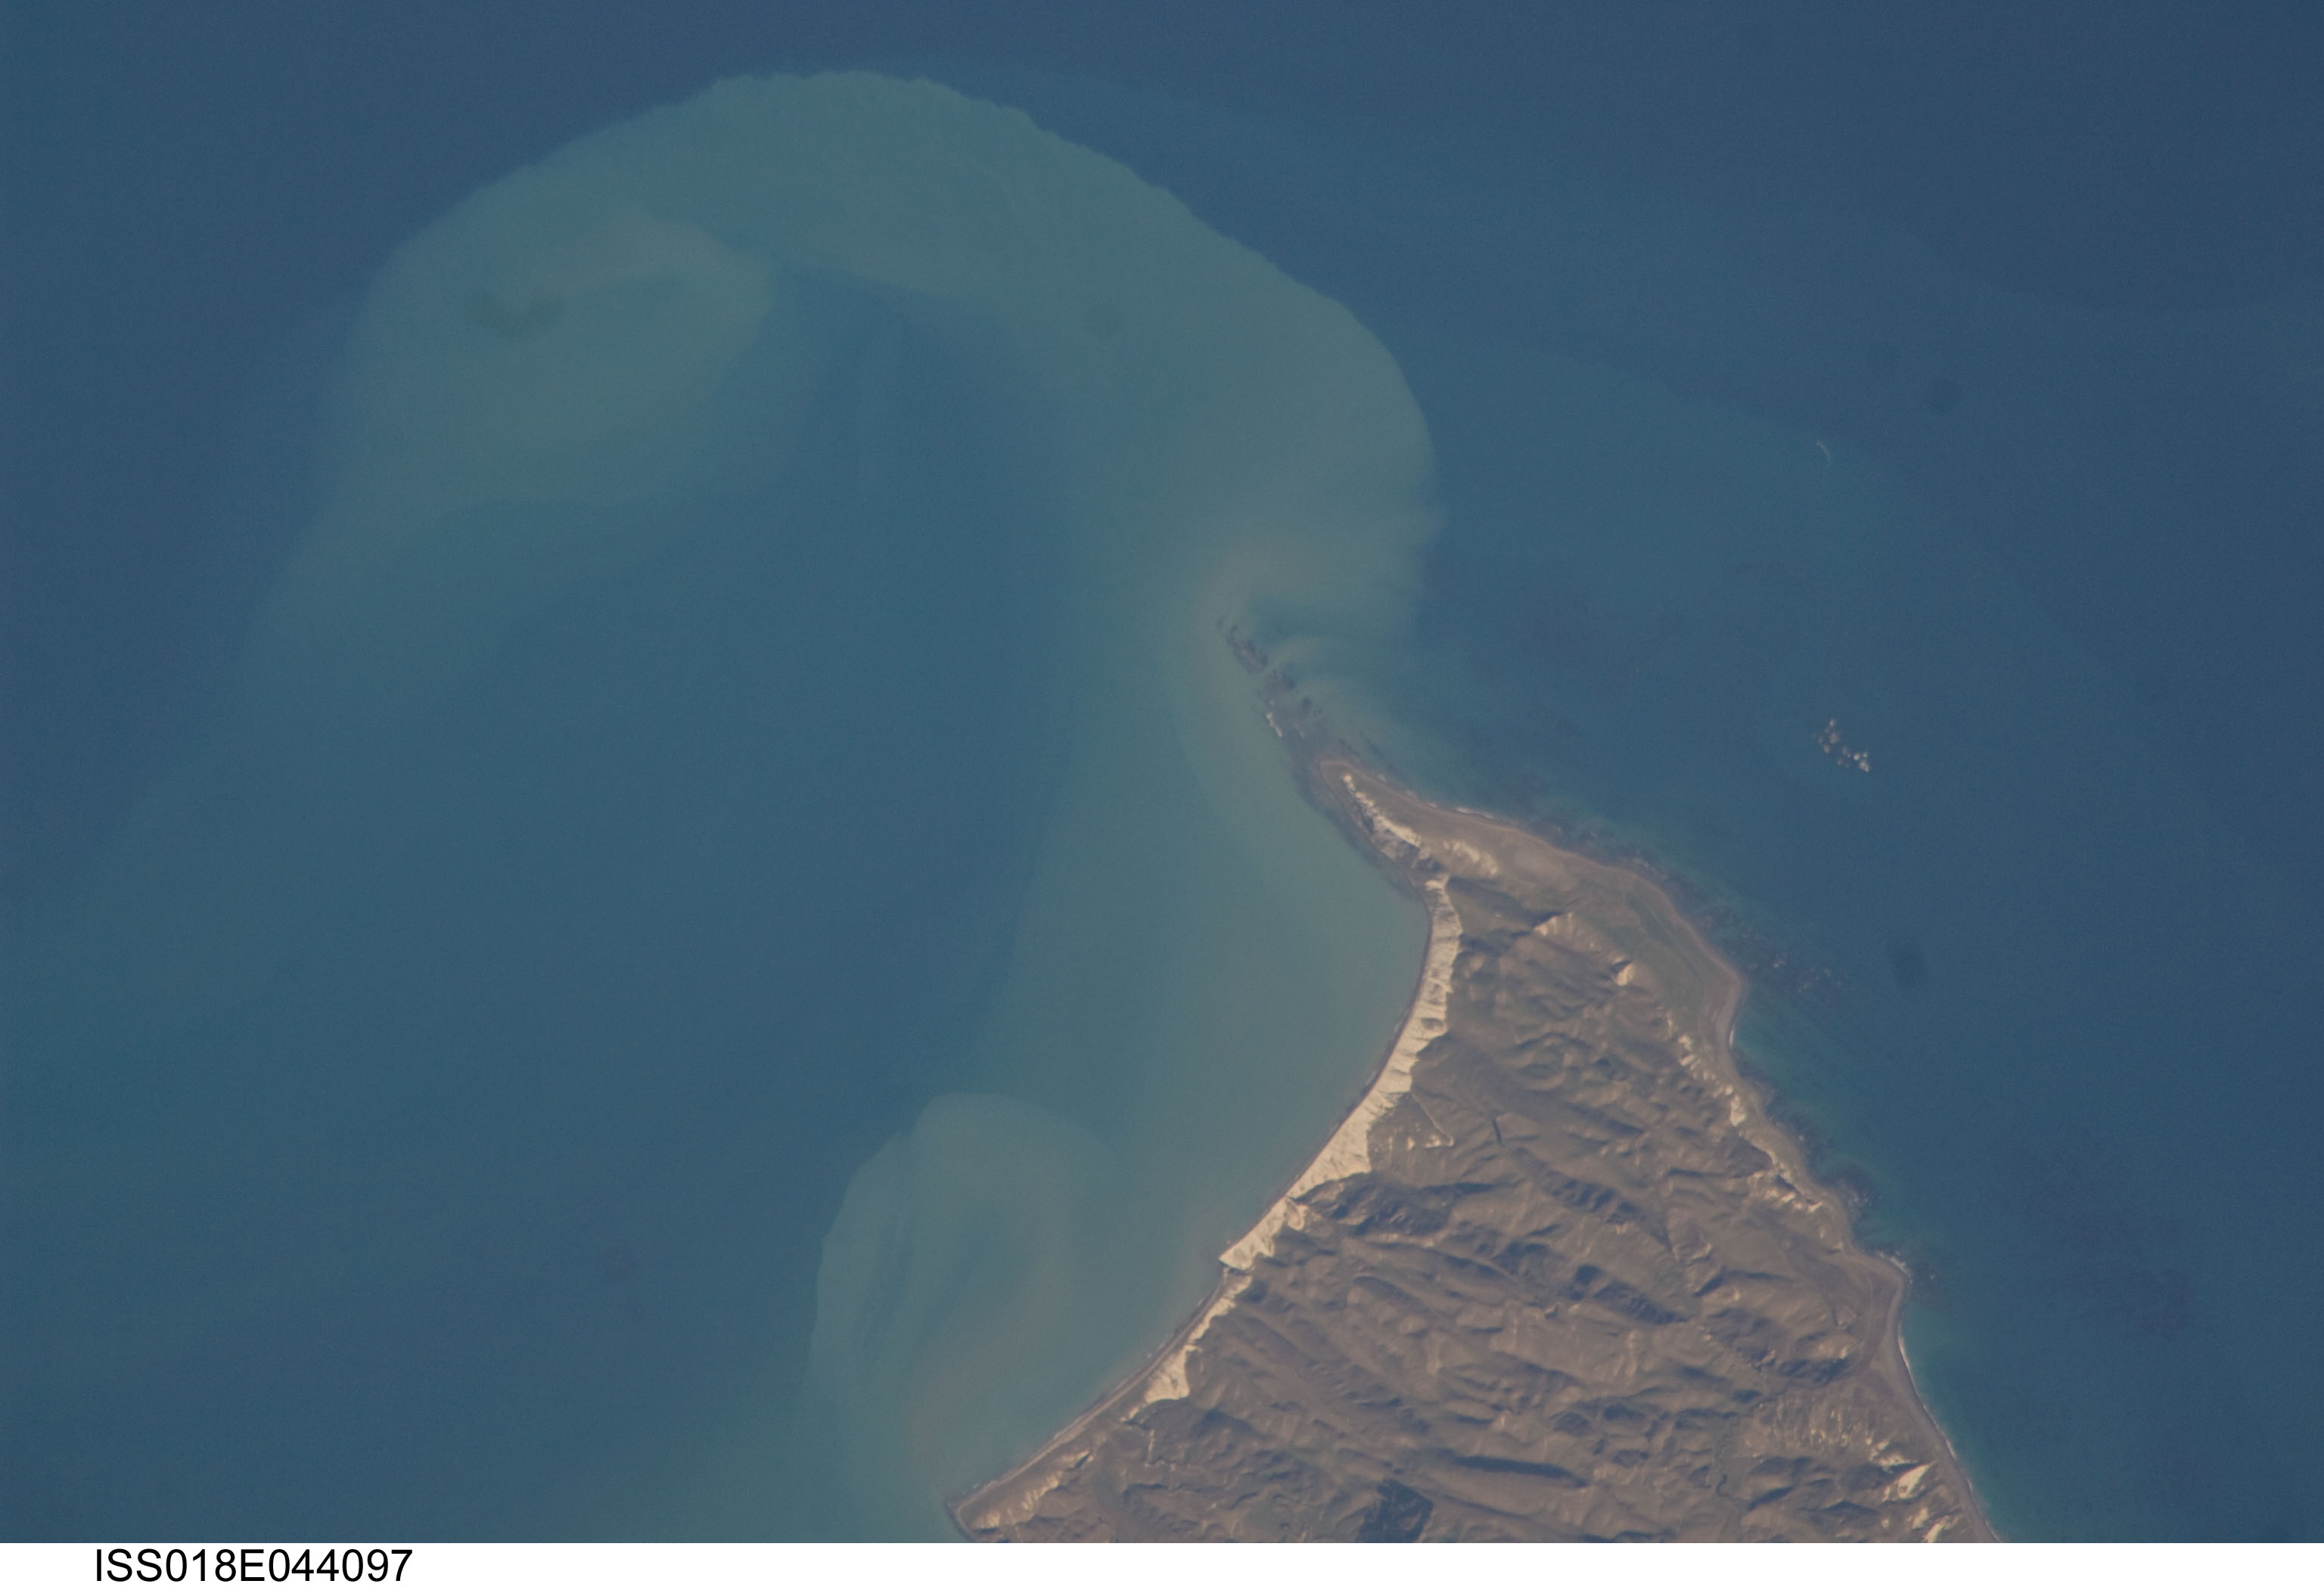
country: NEW ZEALAND-SI
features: CAPE CAMPBELL, COAST, SED.
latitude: -41.7
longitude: 174.3
